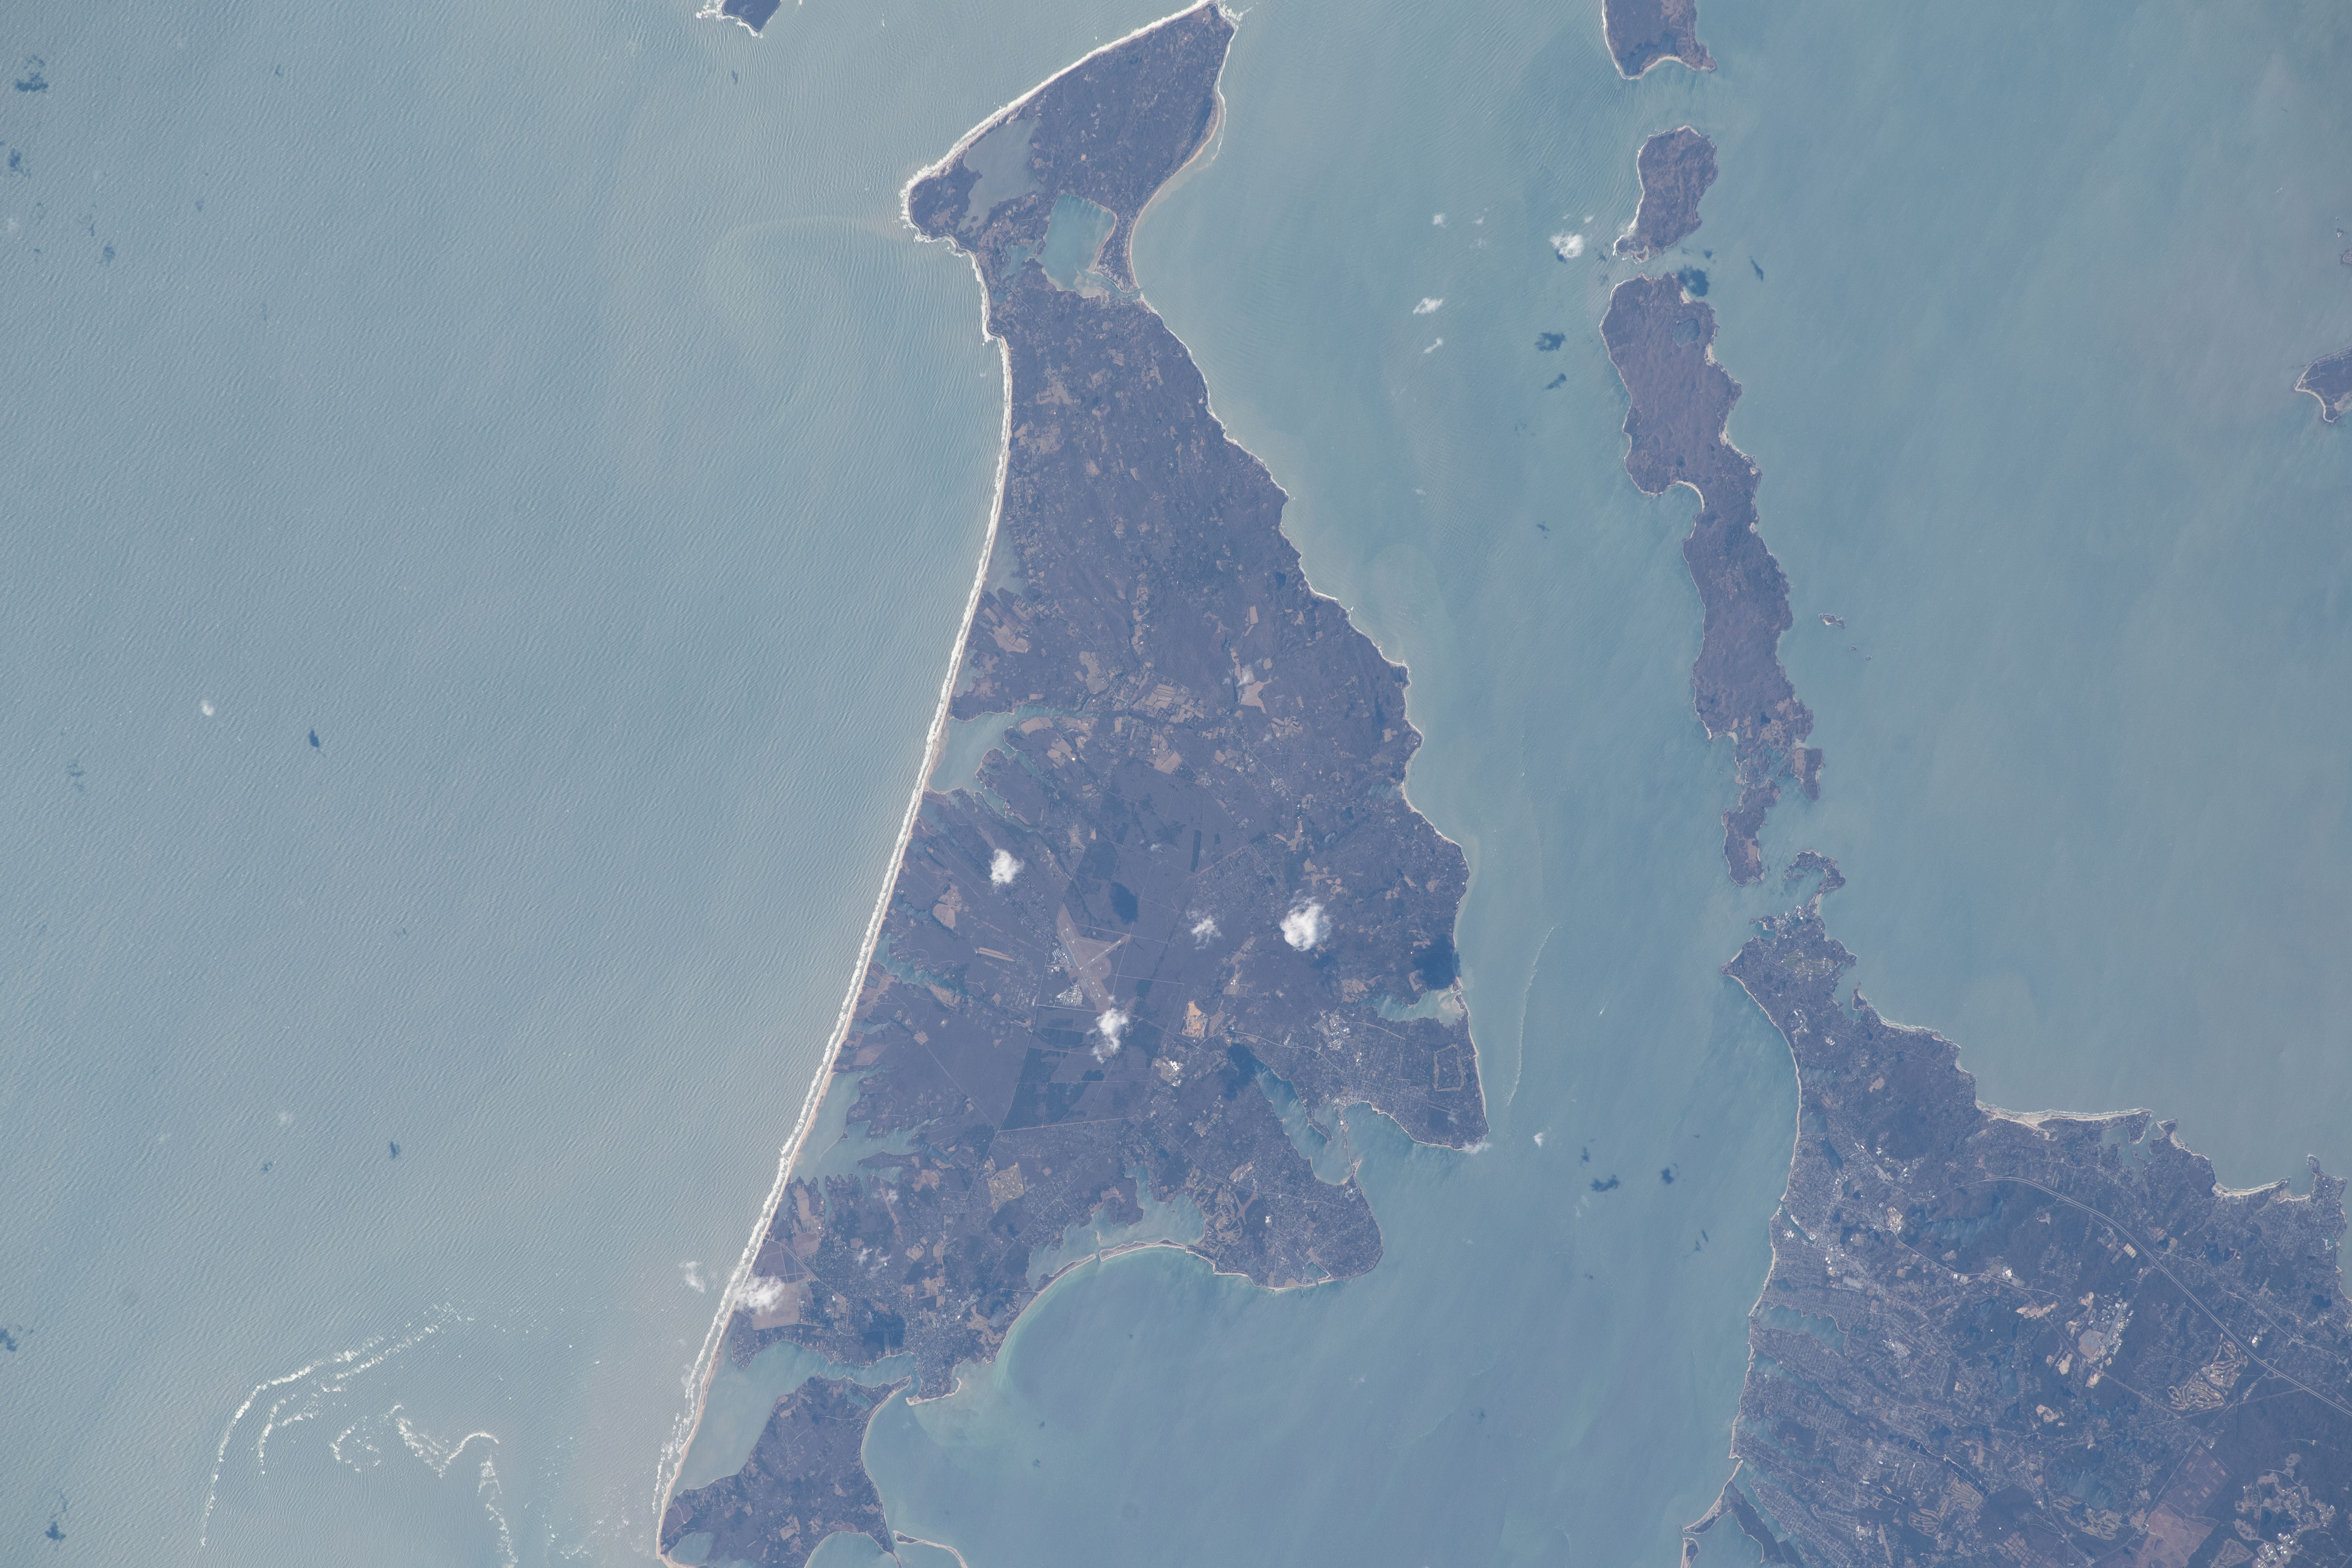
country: USA-MASSACHUSETTS
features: MARTHAS VINYARD, VINYARD SOUND, NAUSHON ISLAND
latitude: 41.4
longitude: -70.7
